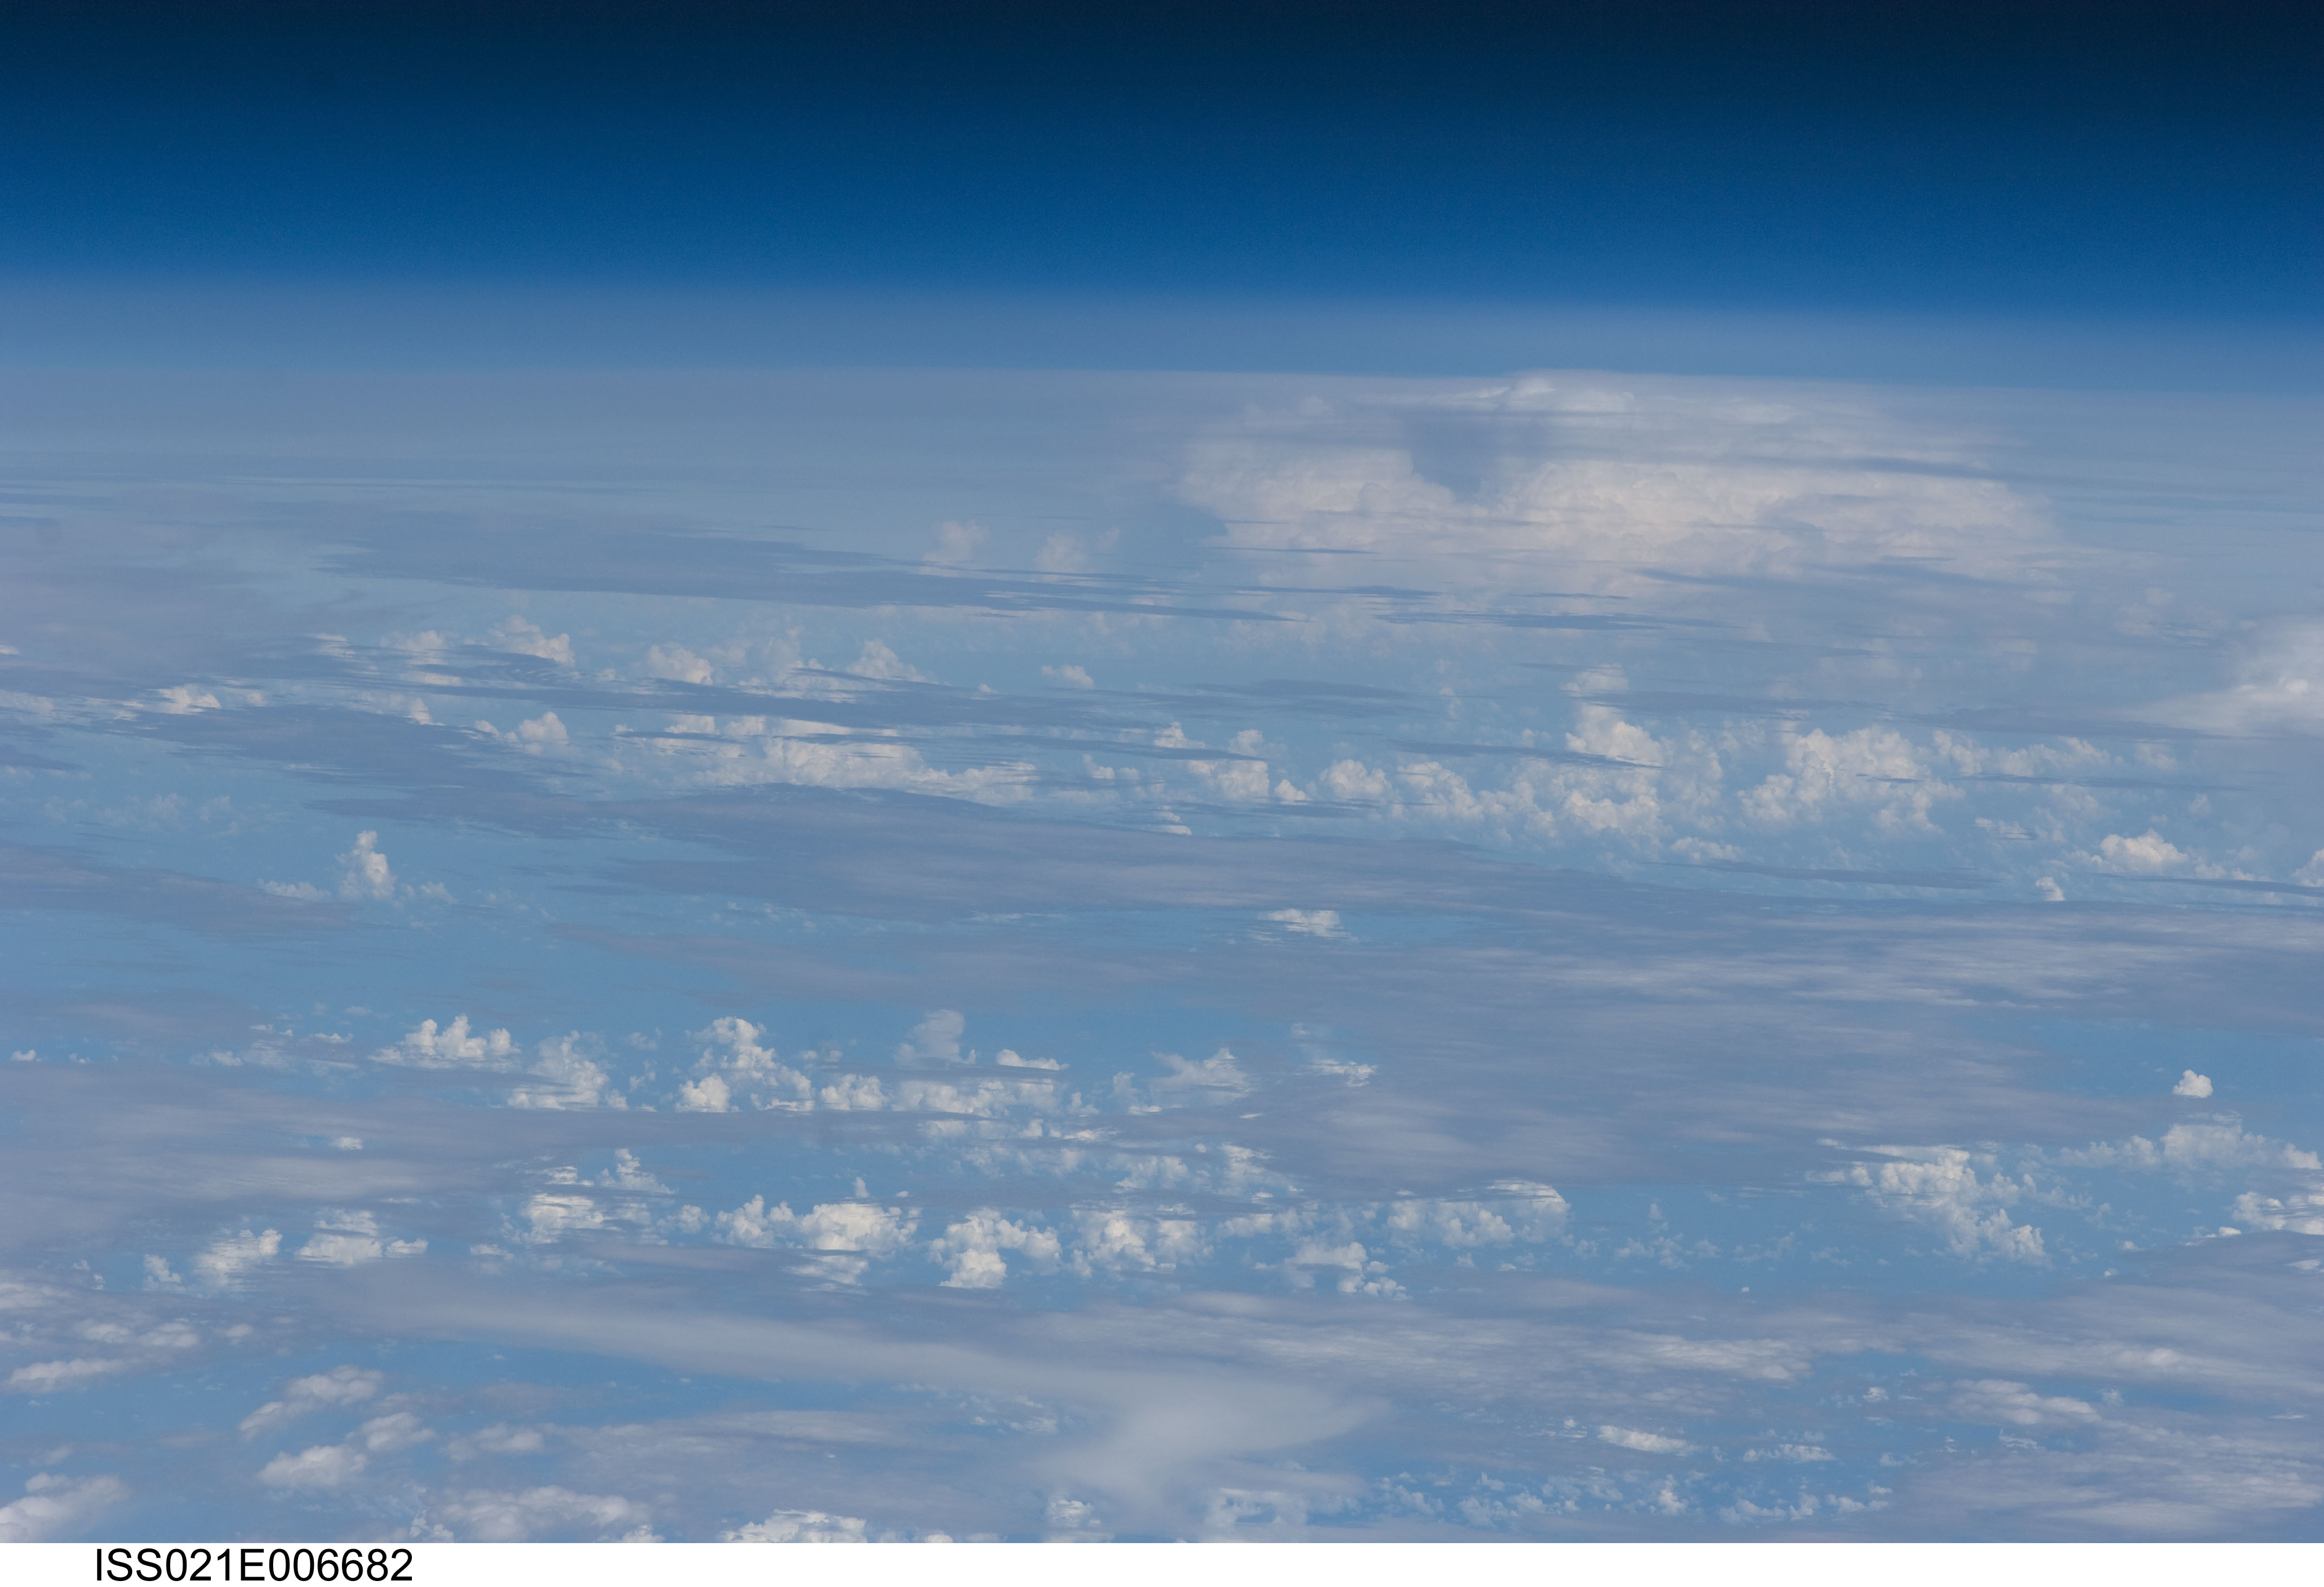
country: ATMOSPHERIC LIMB
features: CLOUDS
